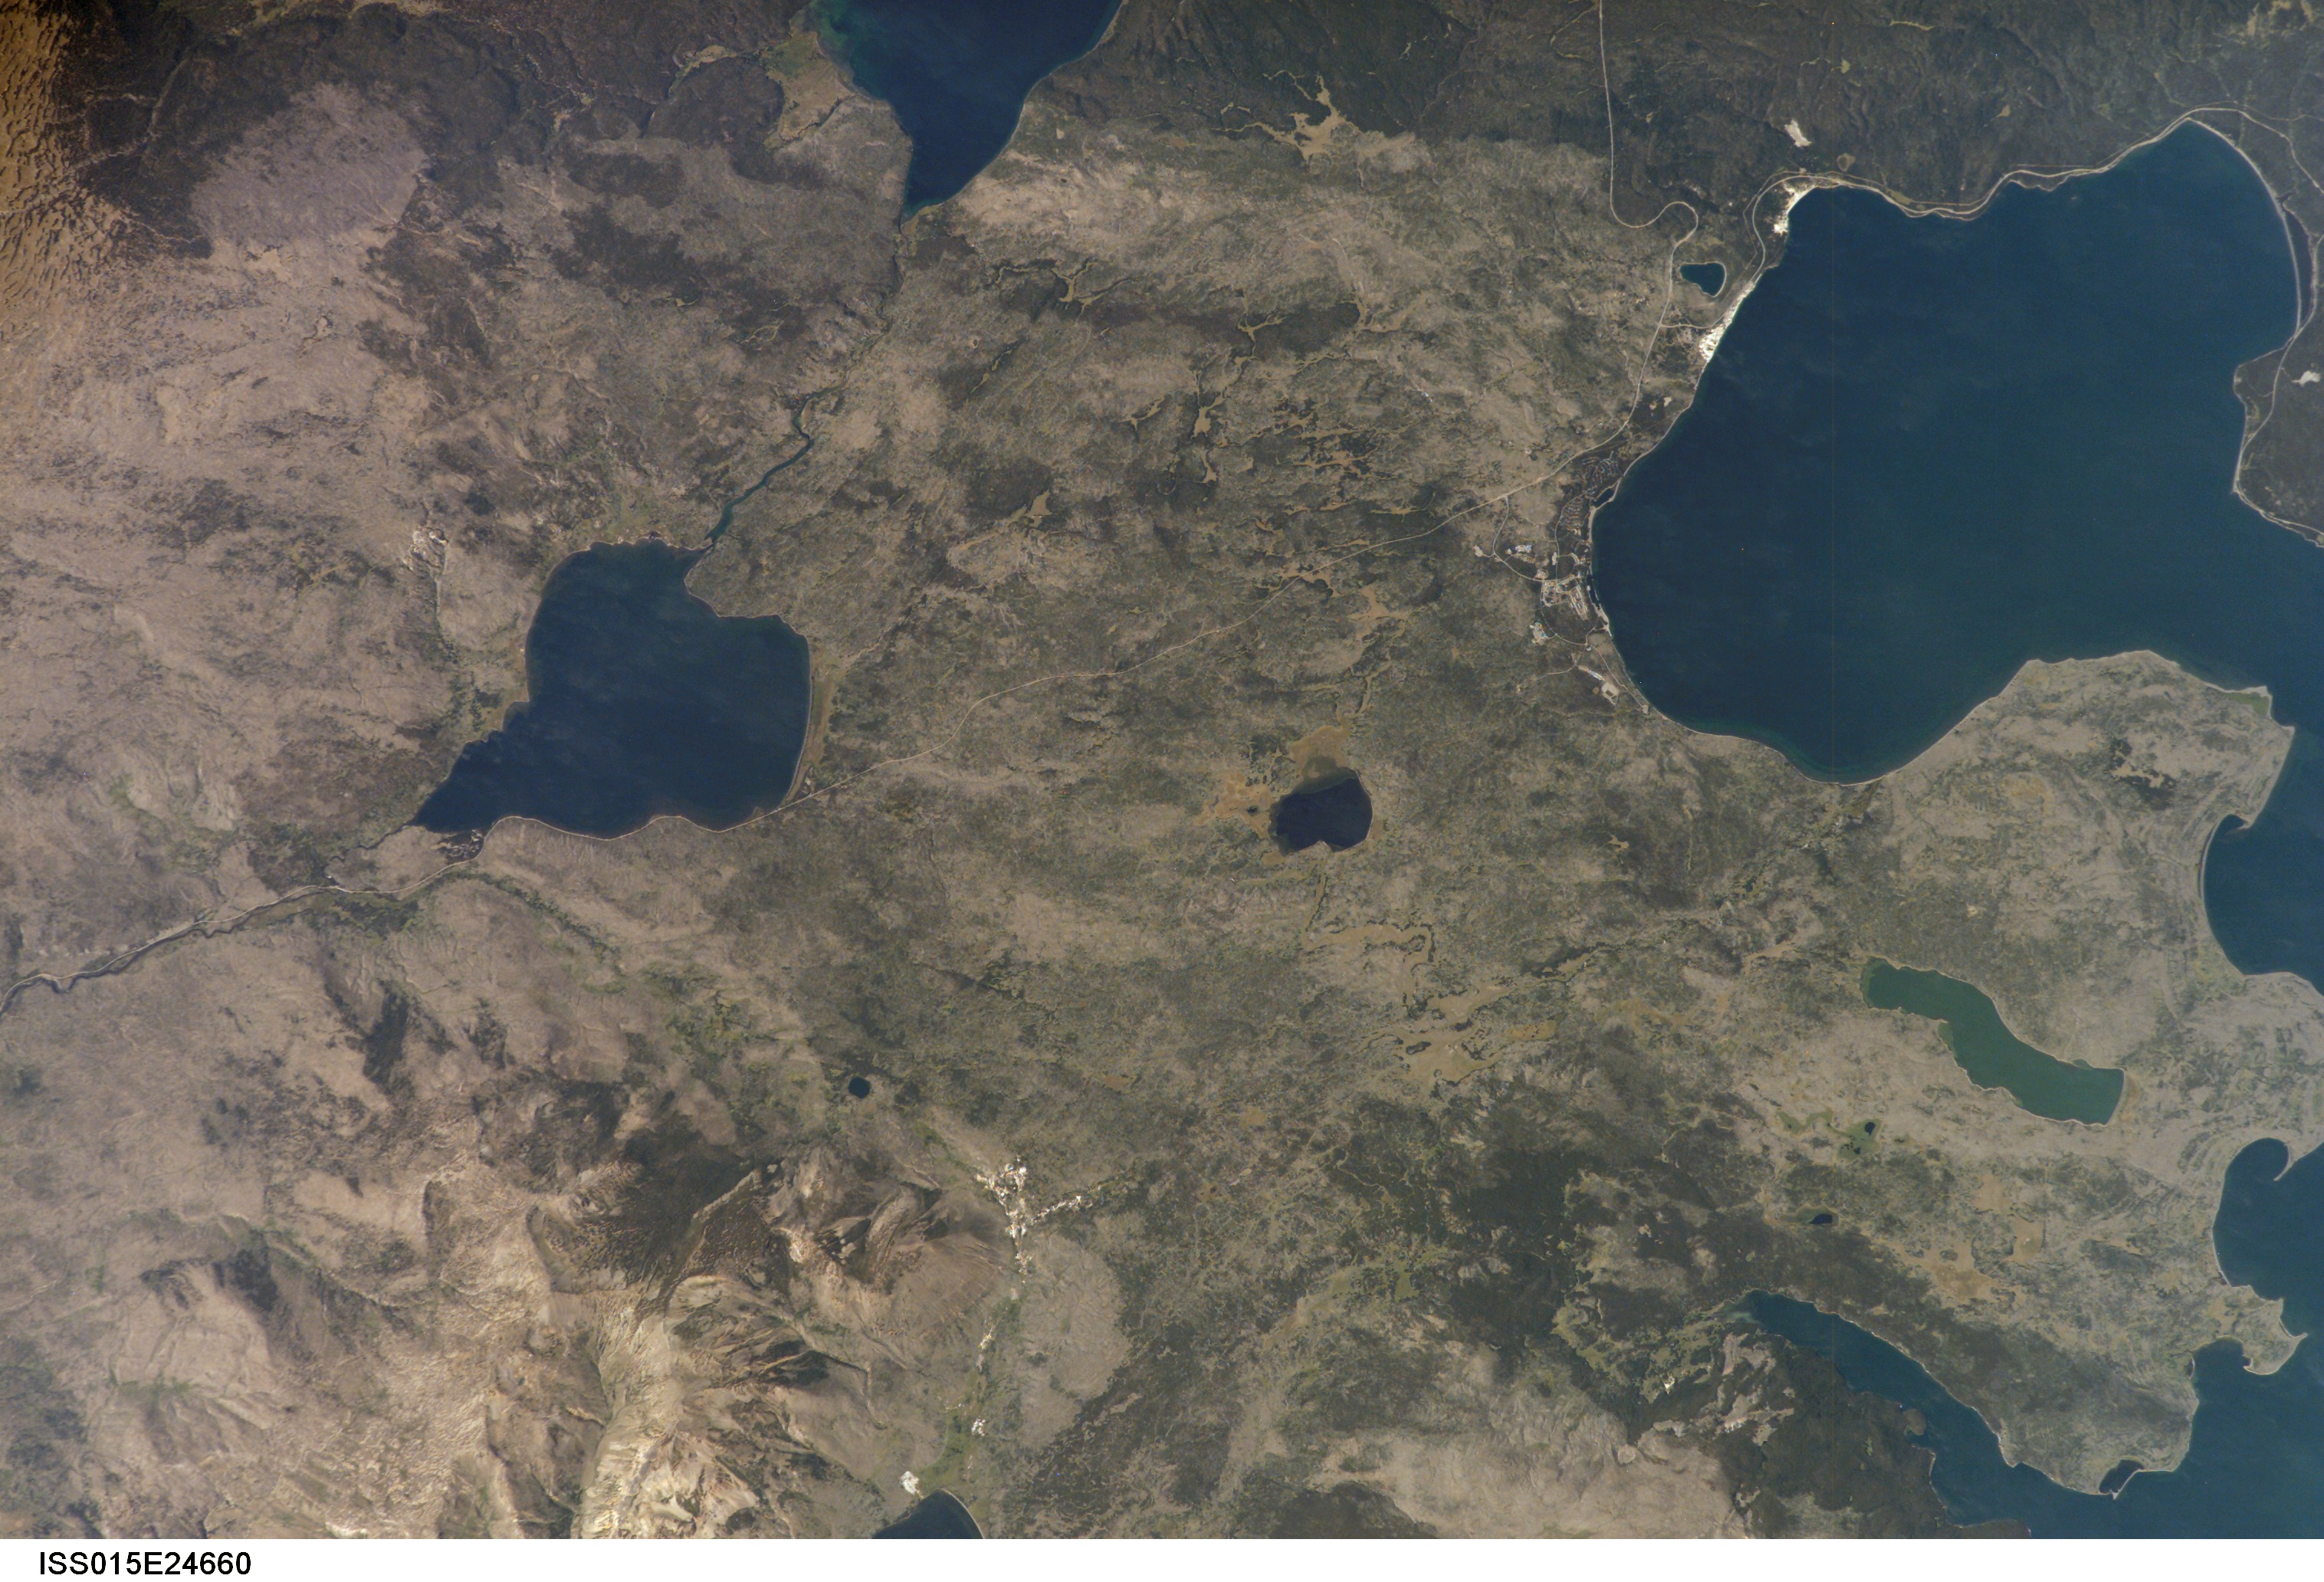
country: USA-WYOMING
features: S. YELLOWSTONE L., FOR., MTS.
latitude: 44.3
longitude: -110.6
